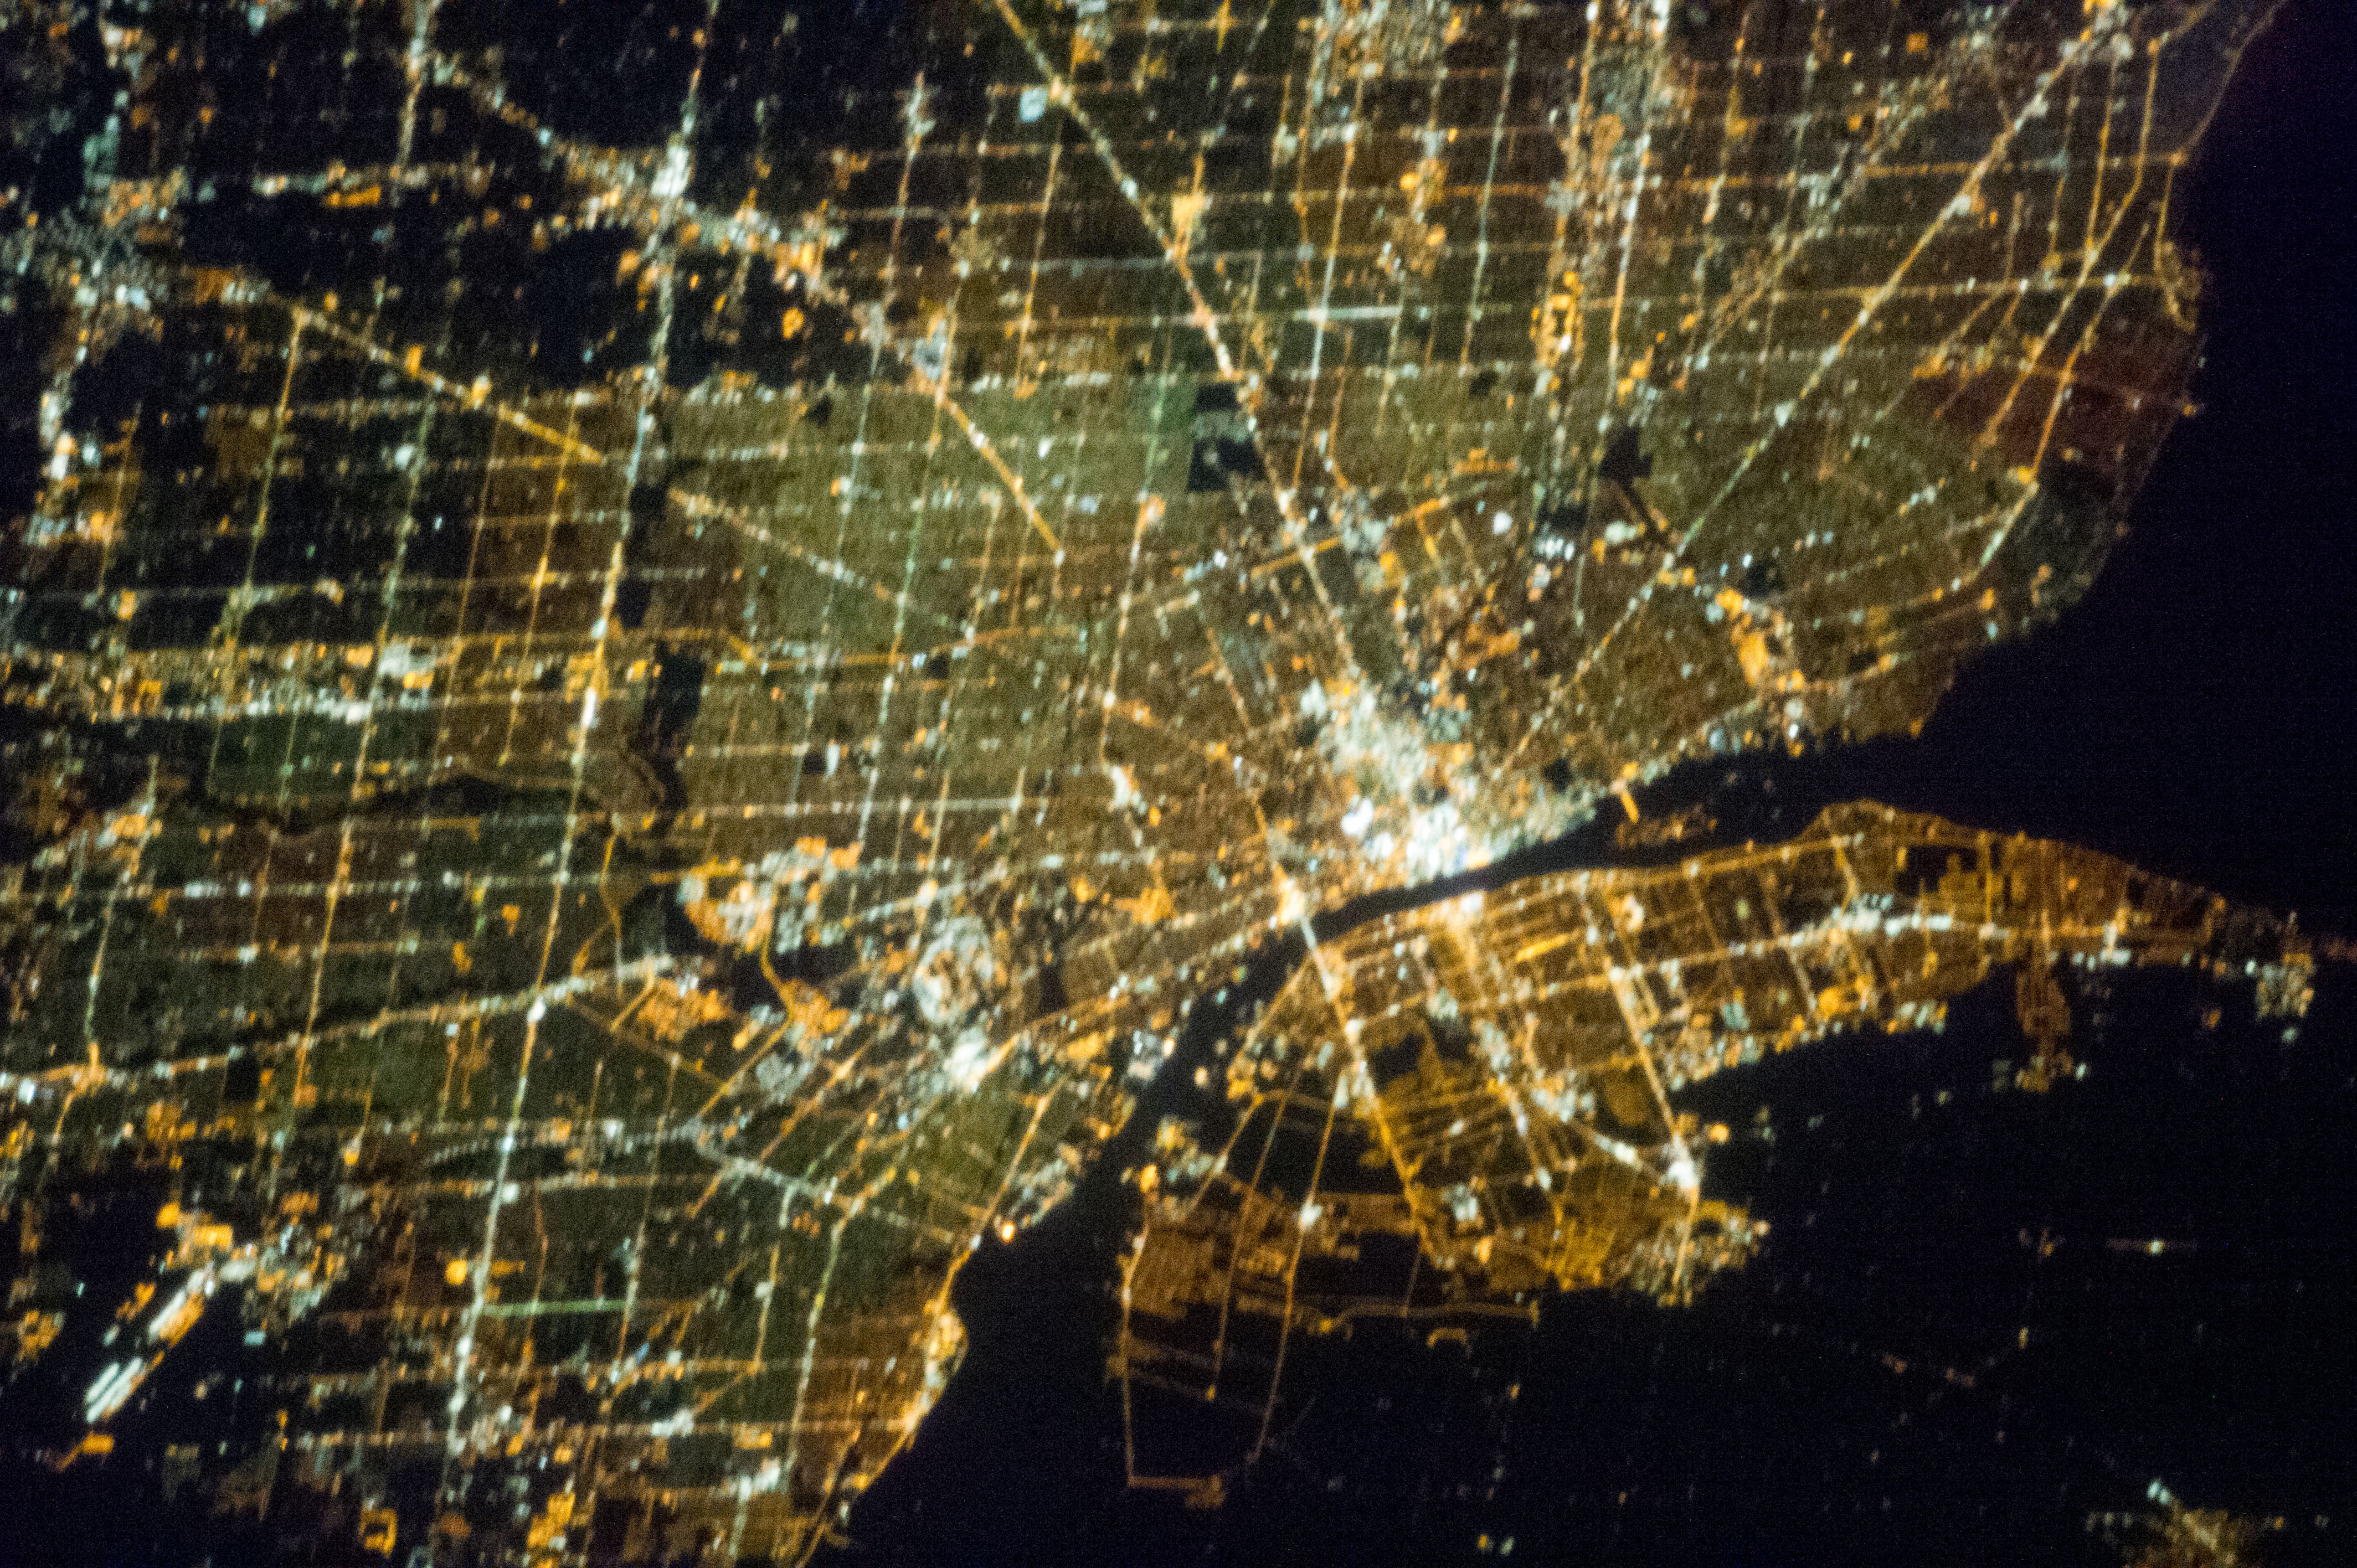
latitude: 42.3
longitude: -83.0
